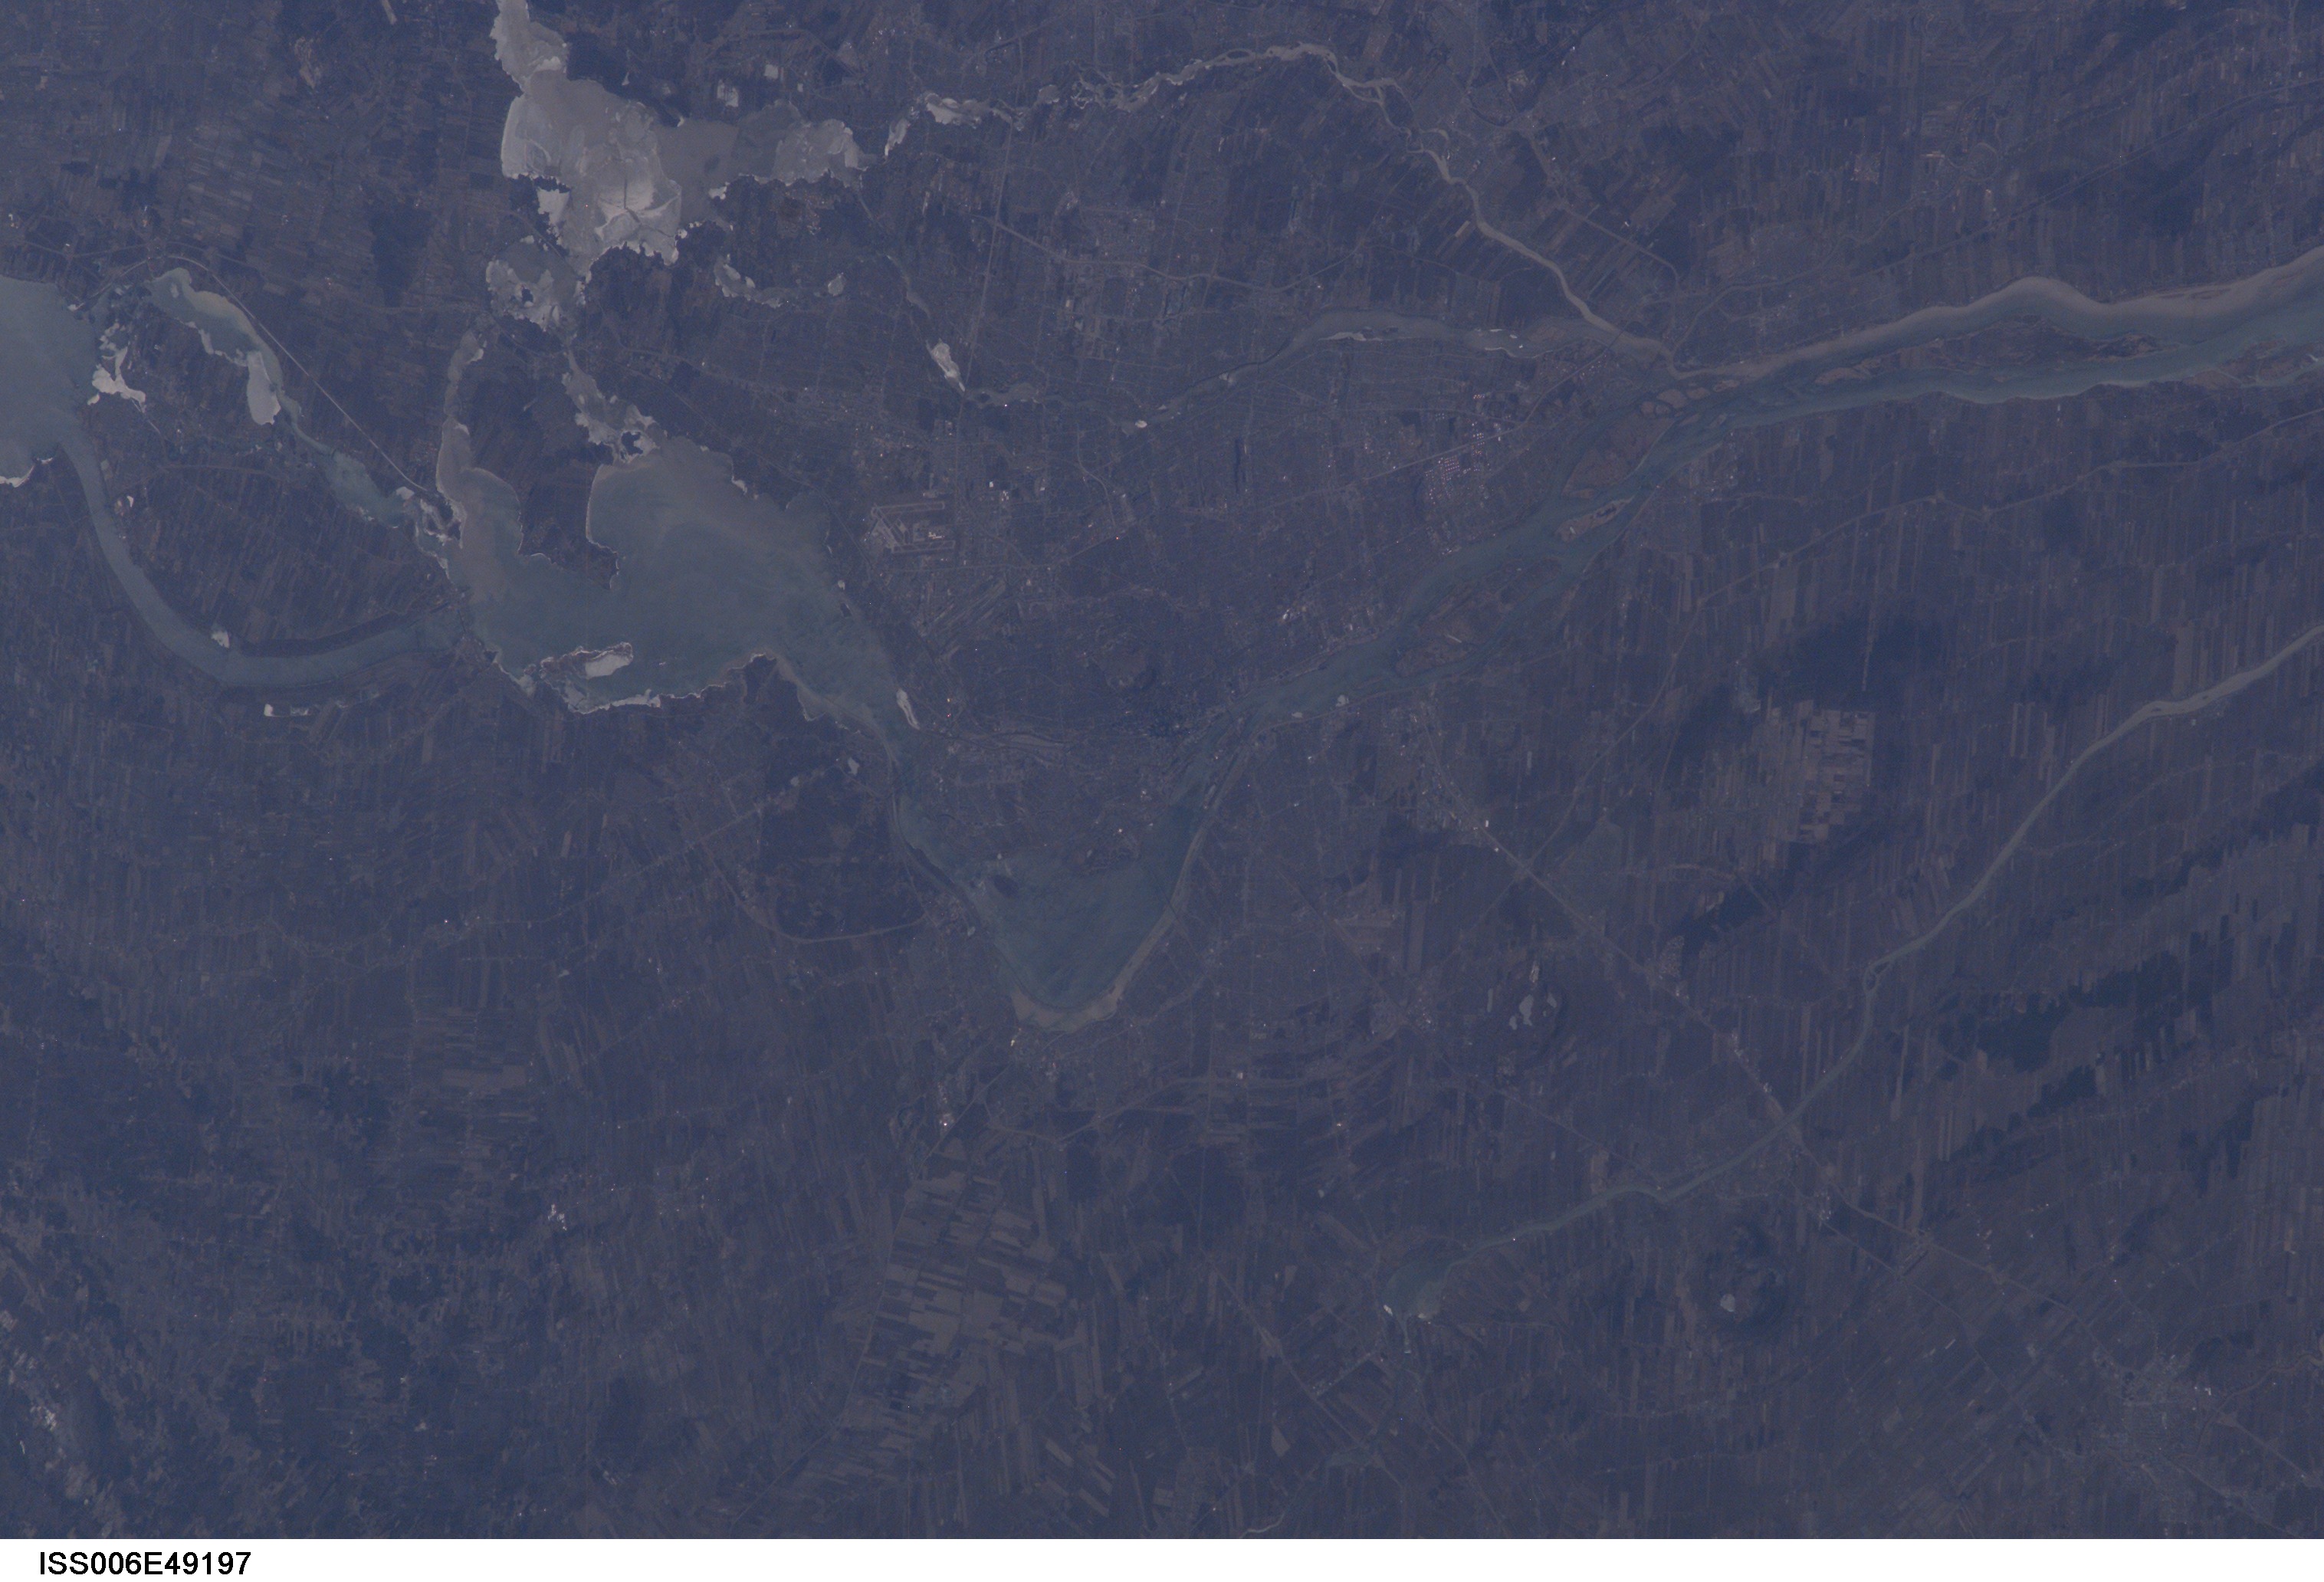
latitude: 45.5
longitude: -73.5
